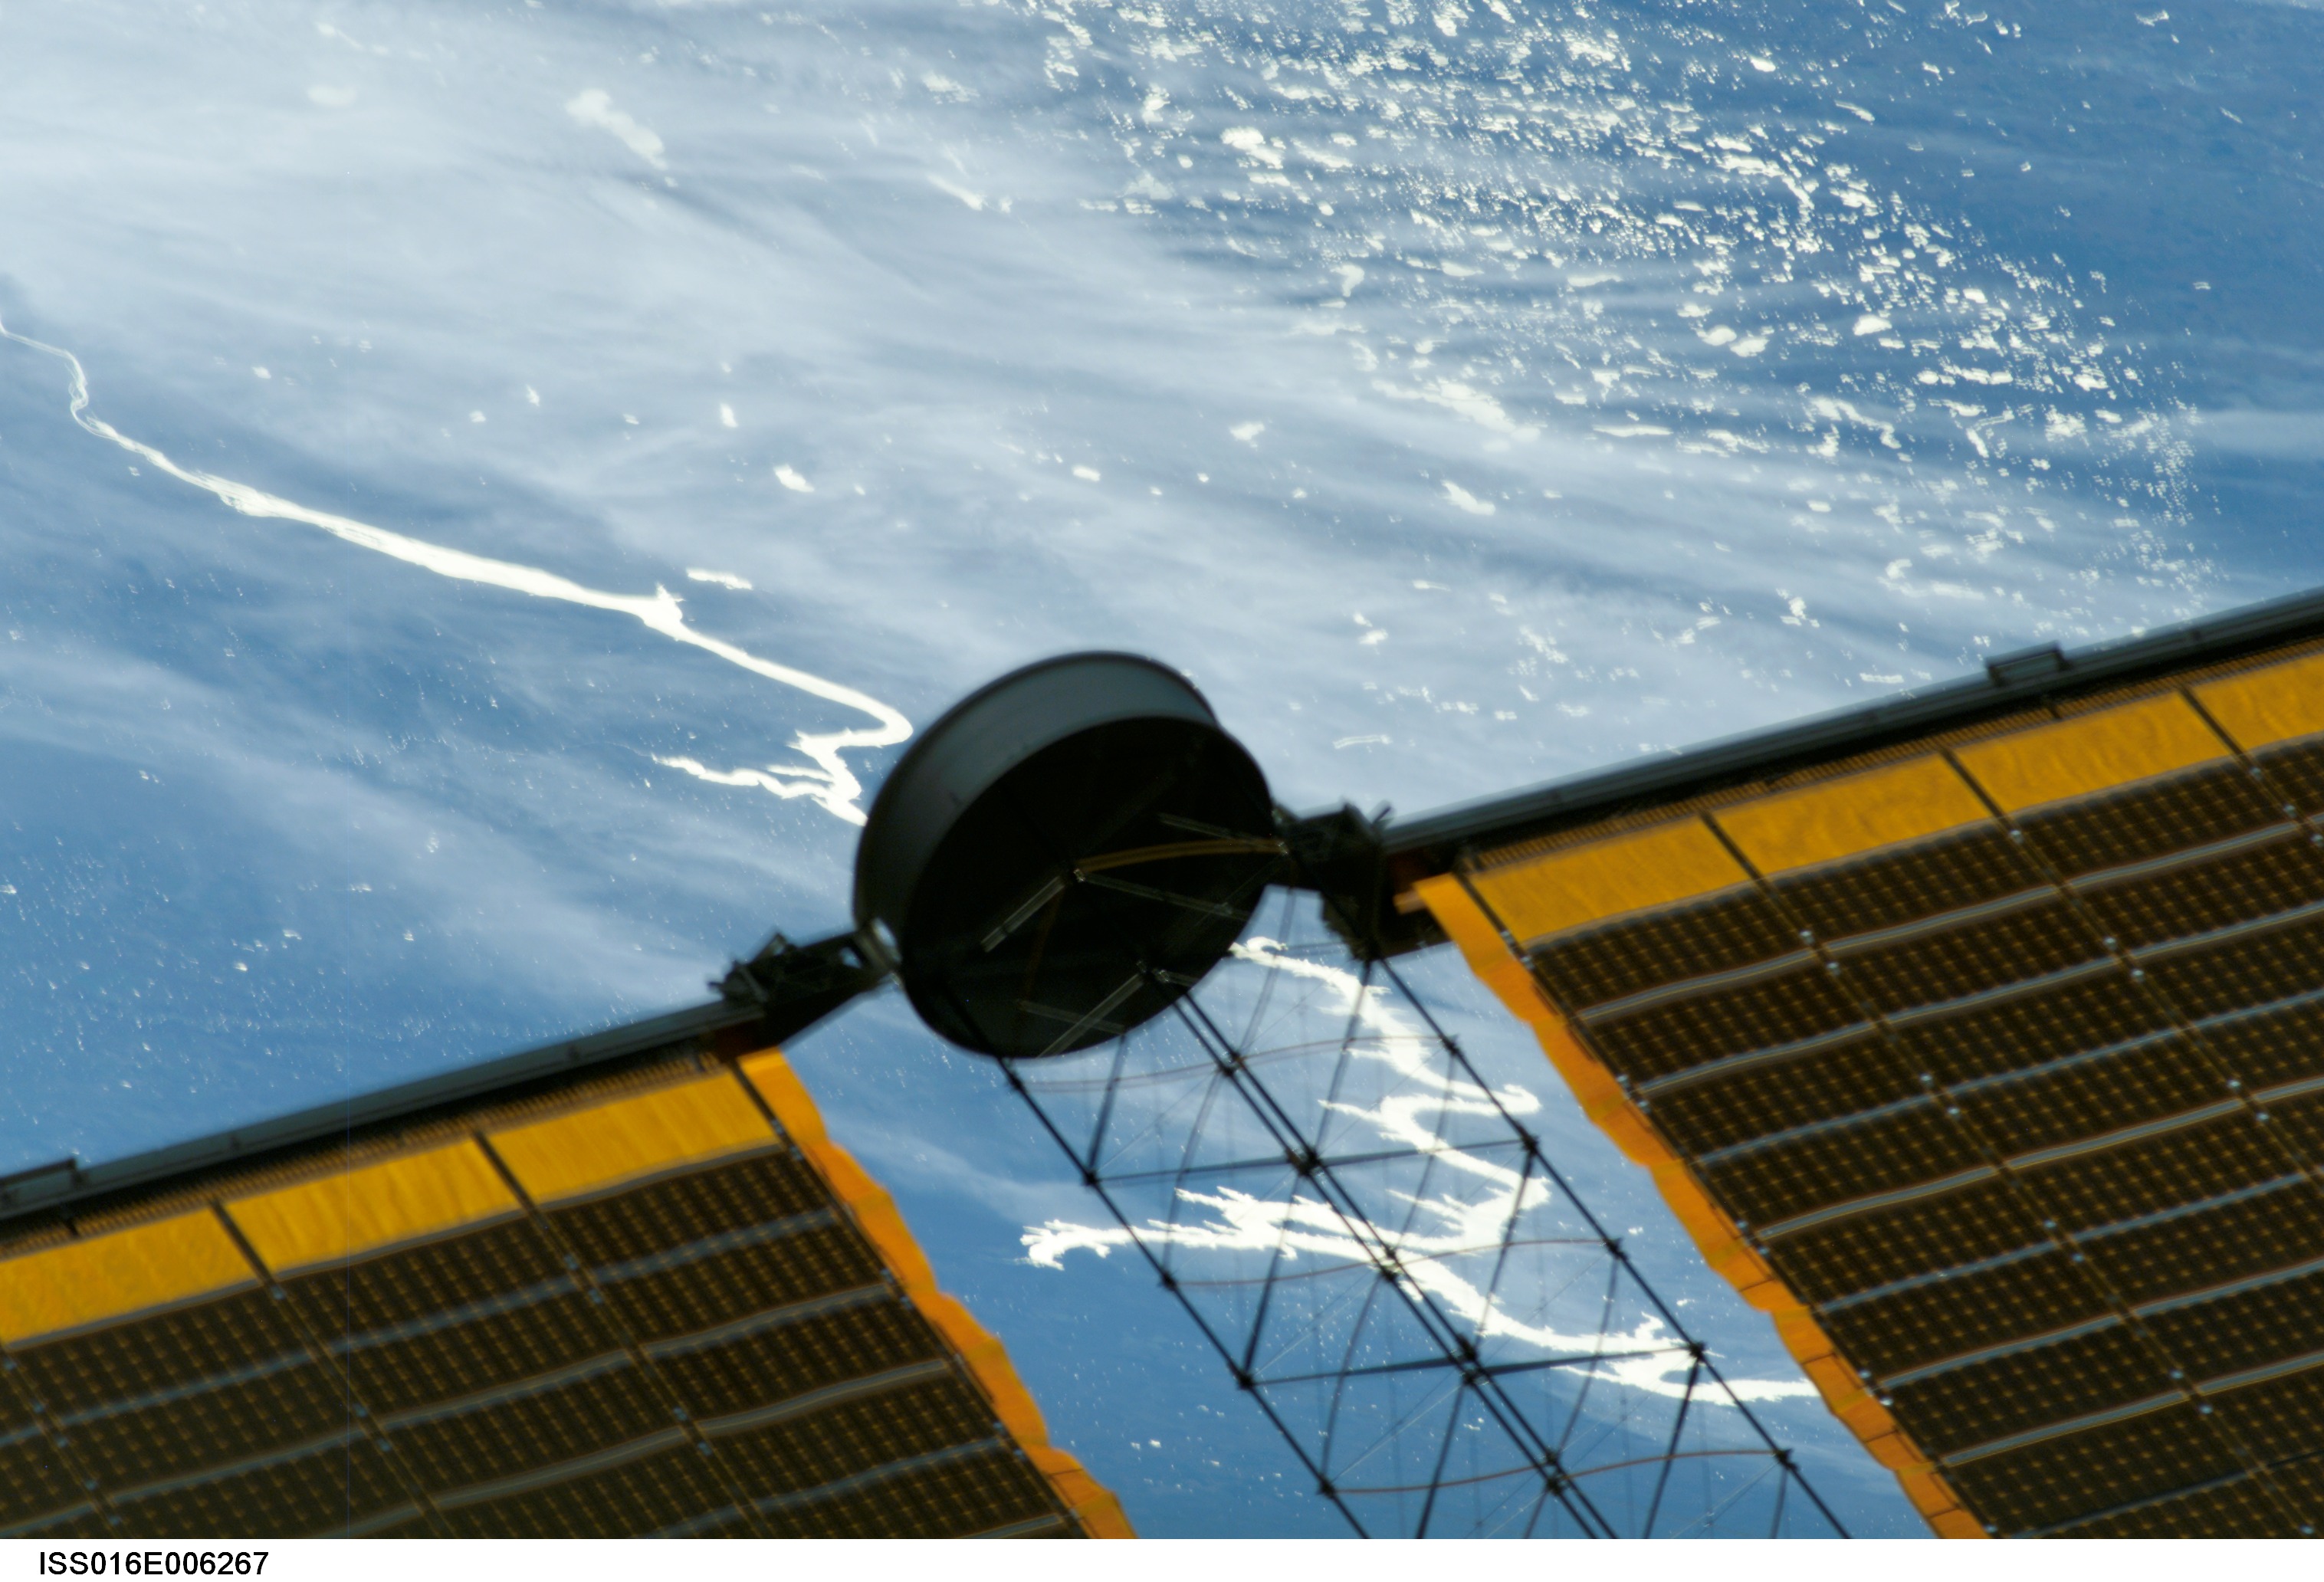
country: USA-SOUTH DAKOTA
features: MISSOURI RIVER, SOLAR PANELS
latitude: 45.5
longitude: -100.1
